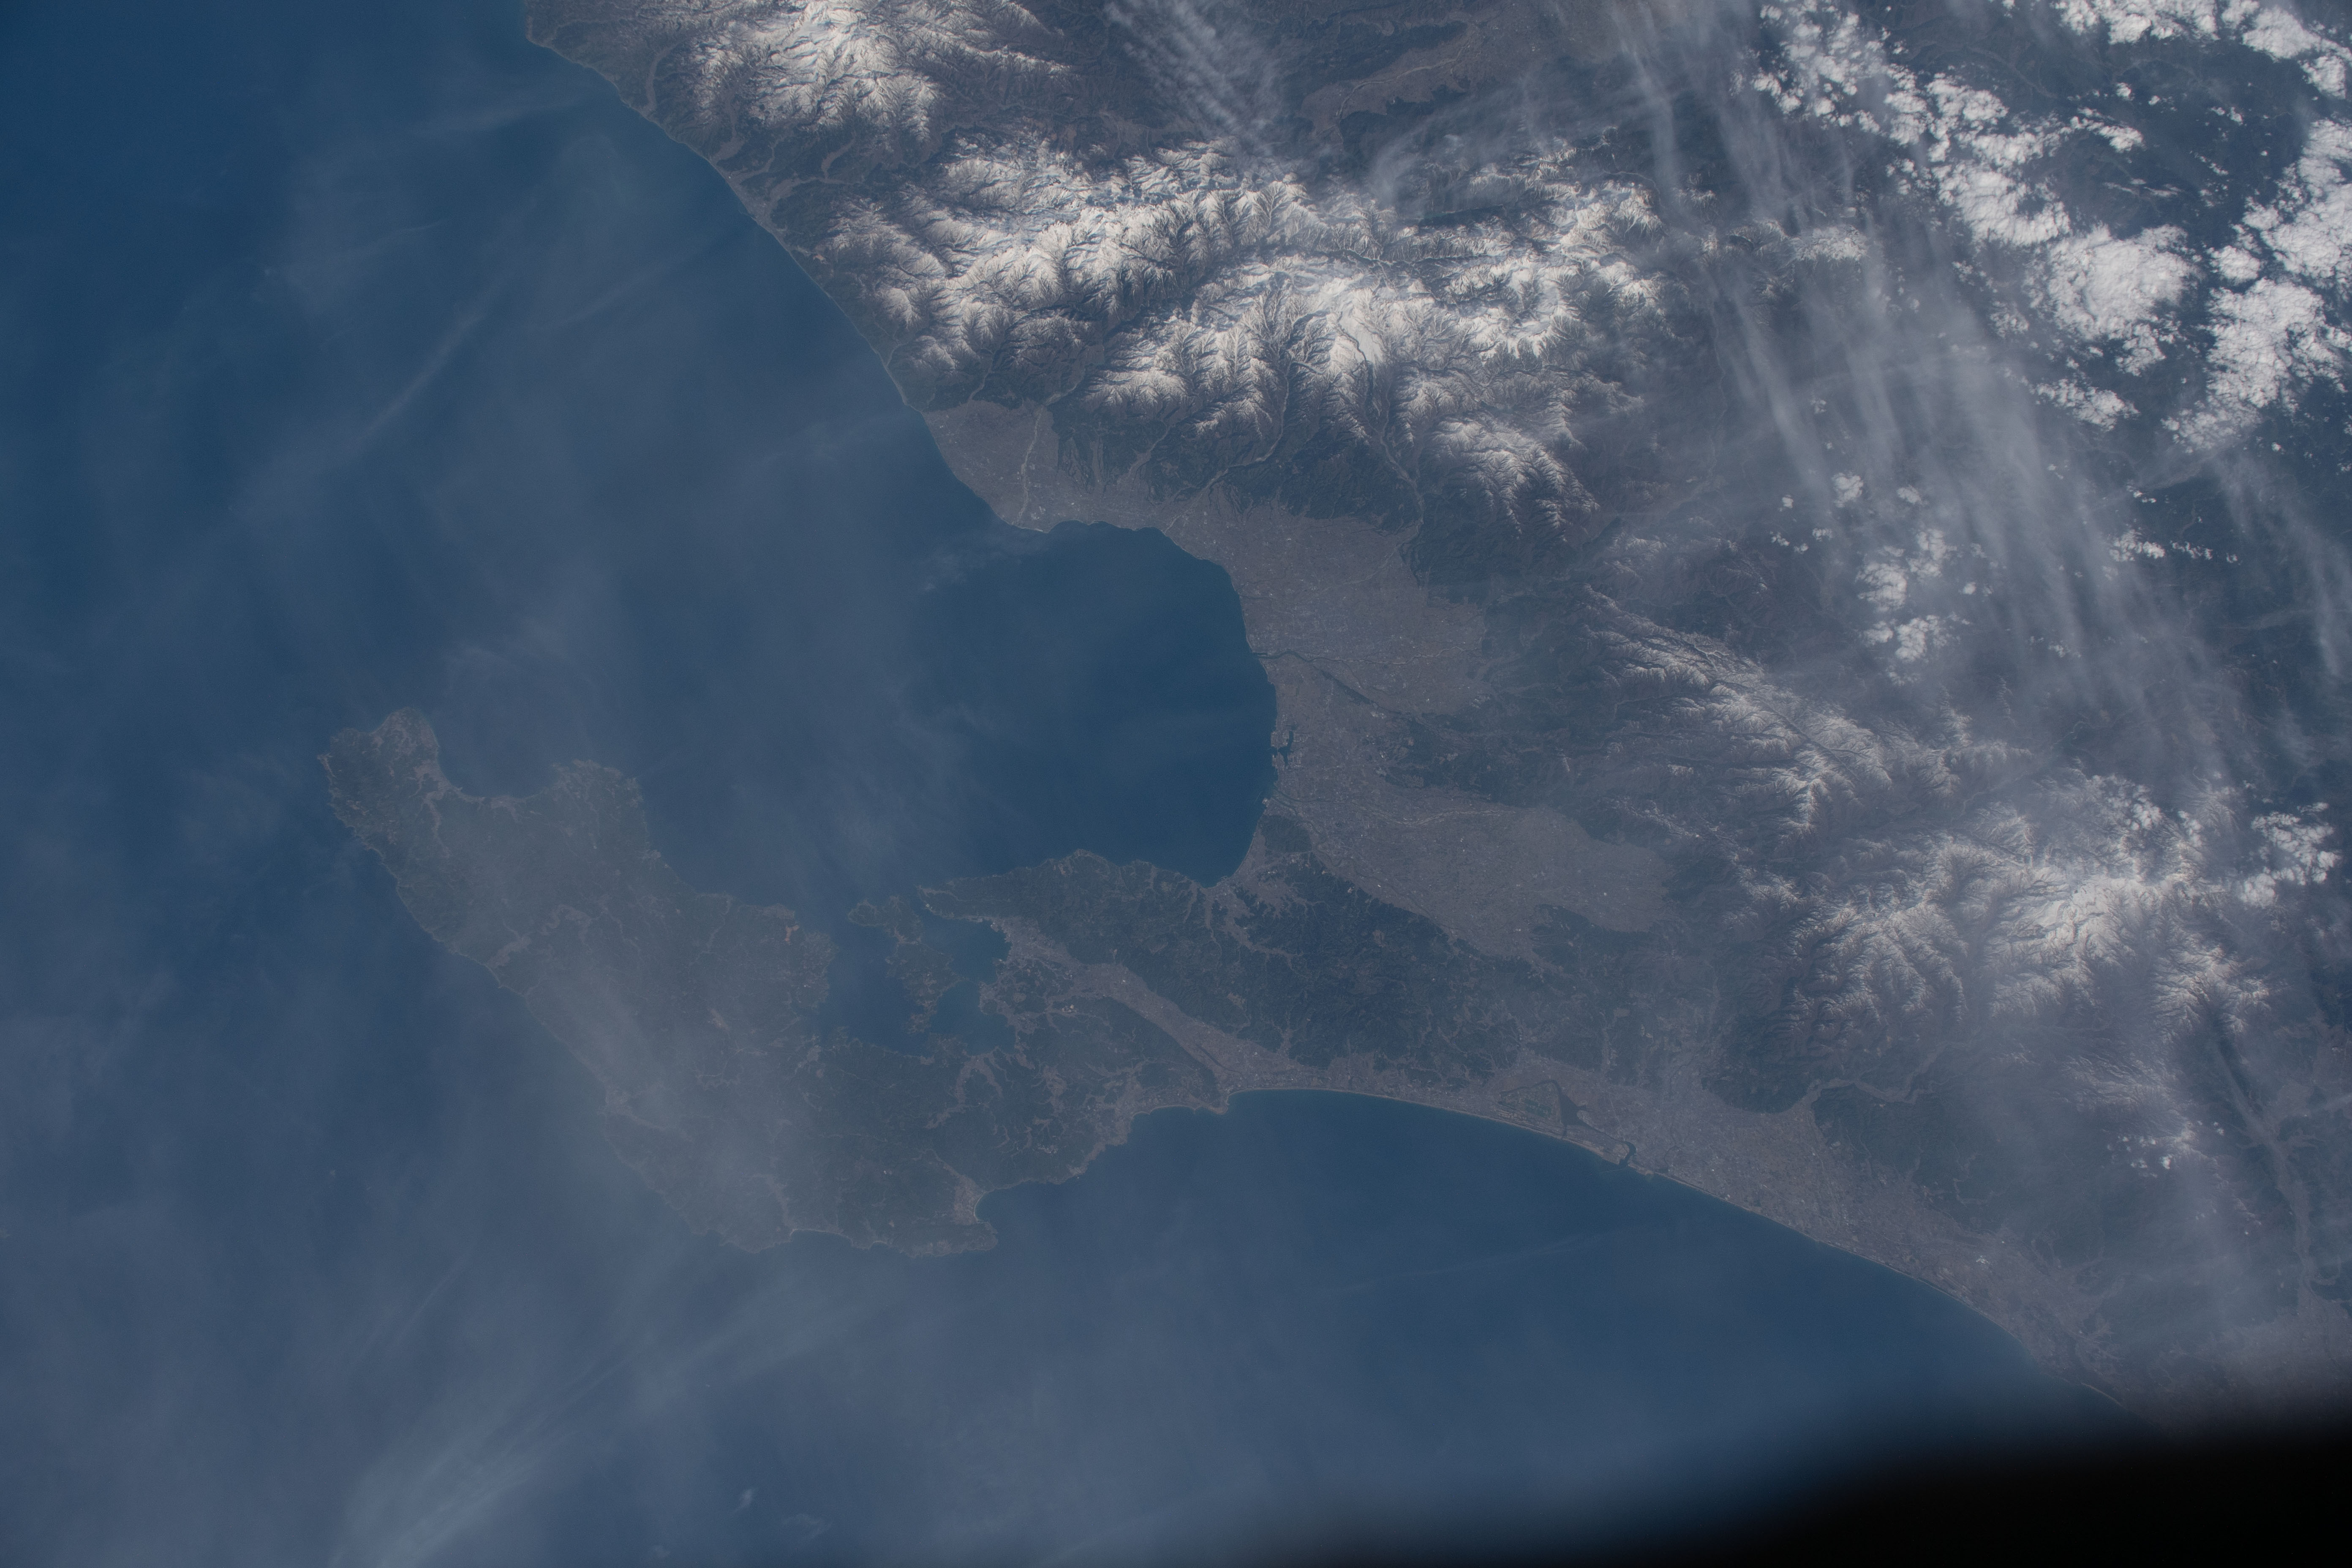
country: JAPAN
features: TOYAMA BAY, NOTO, NYUZEN
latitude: 37.0
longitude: 137.5
